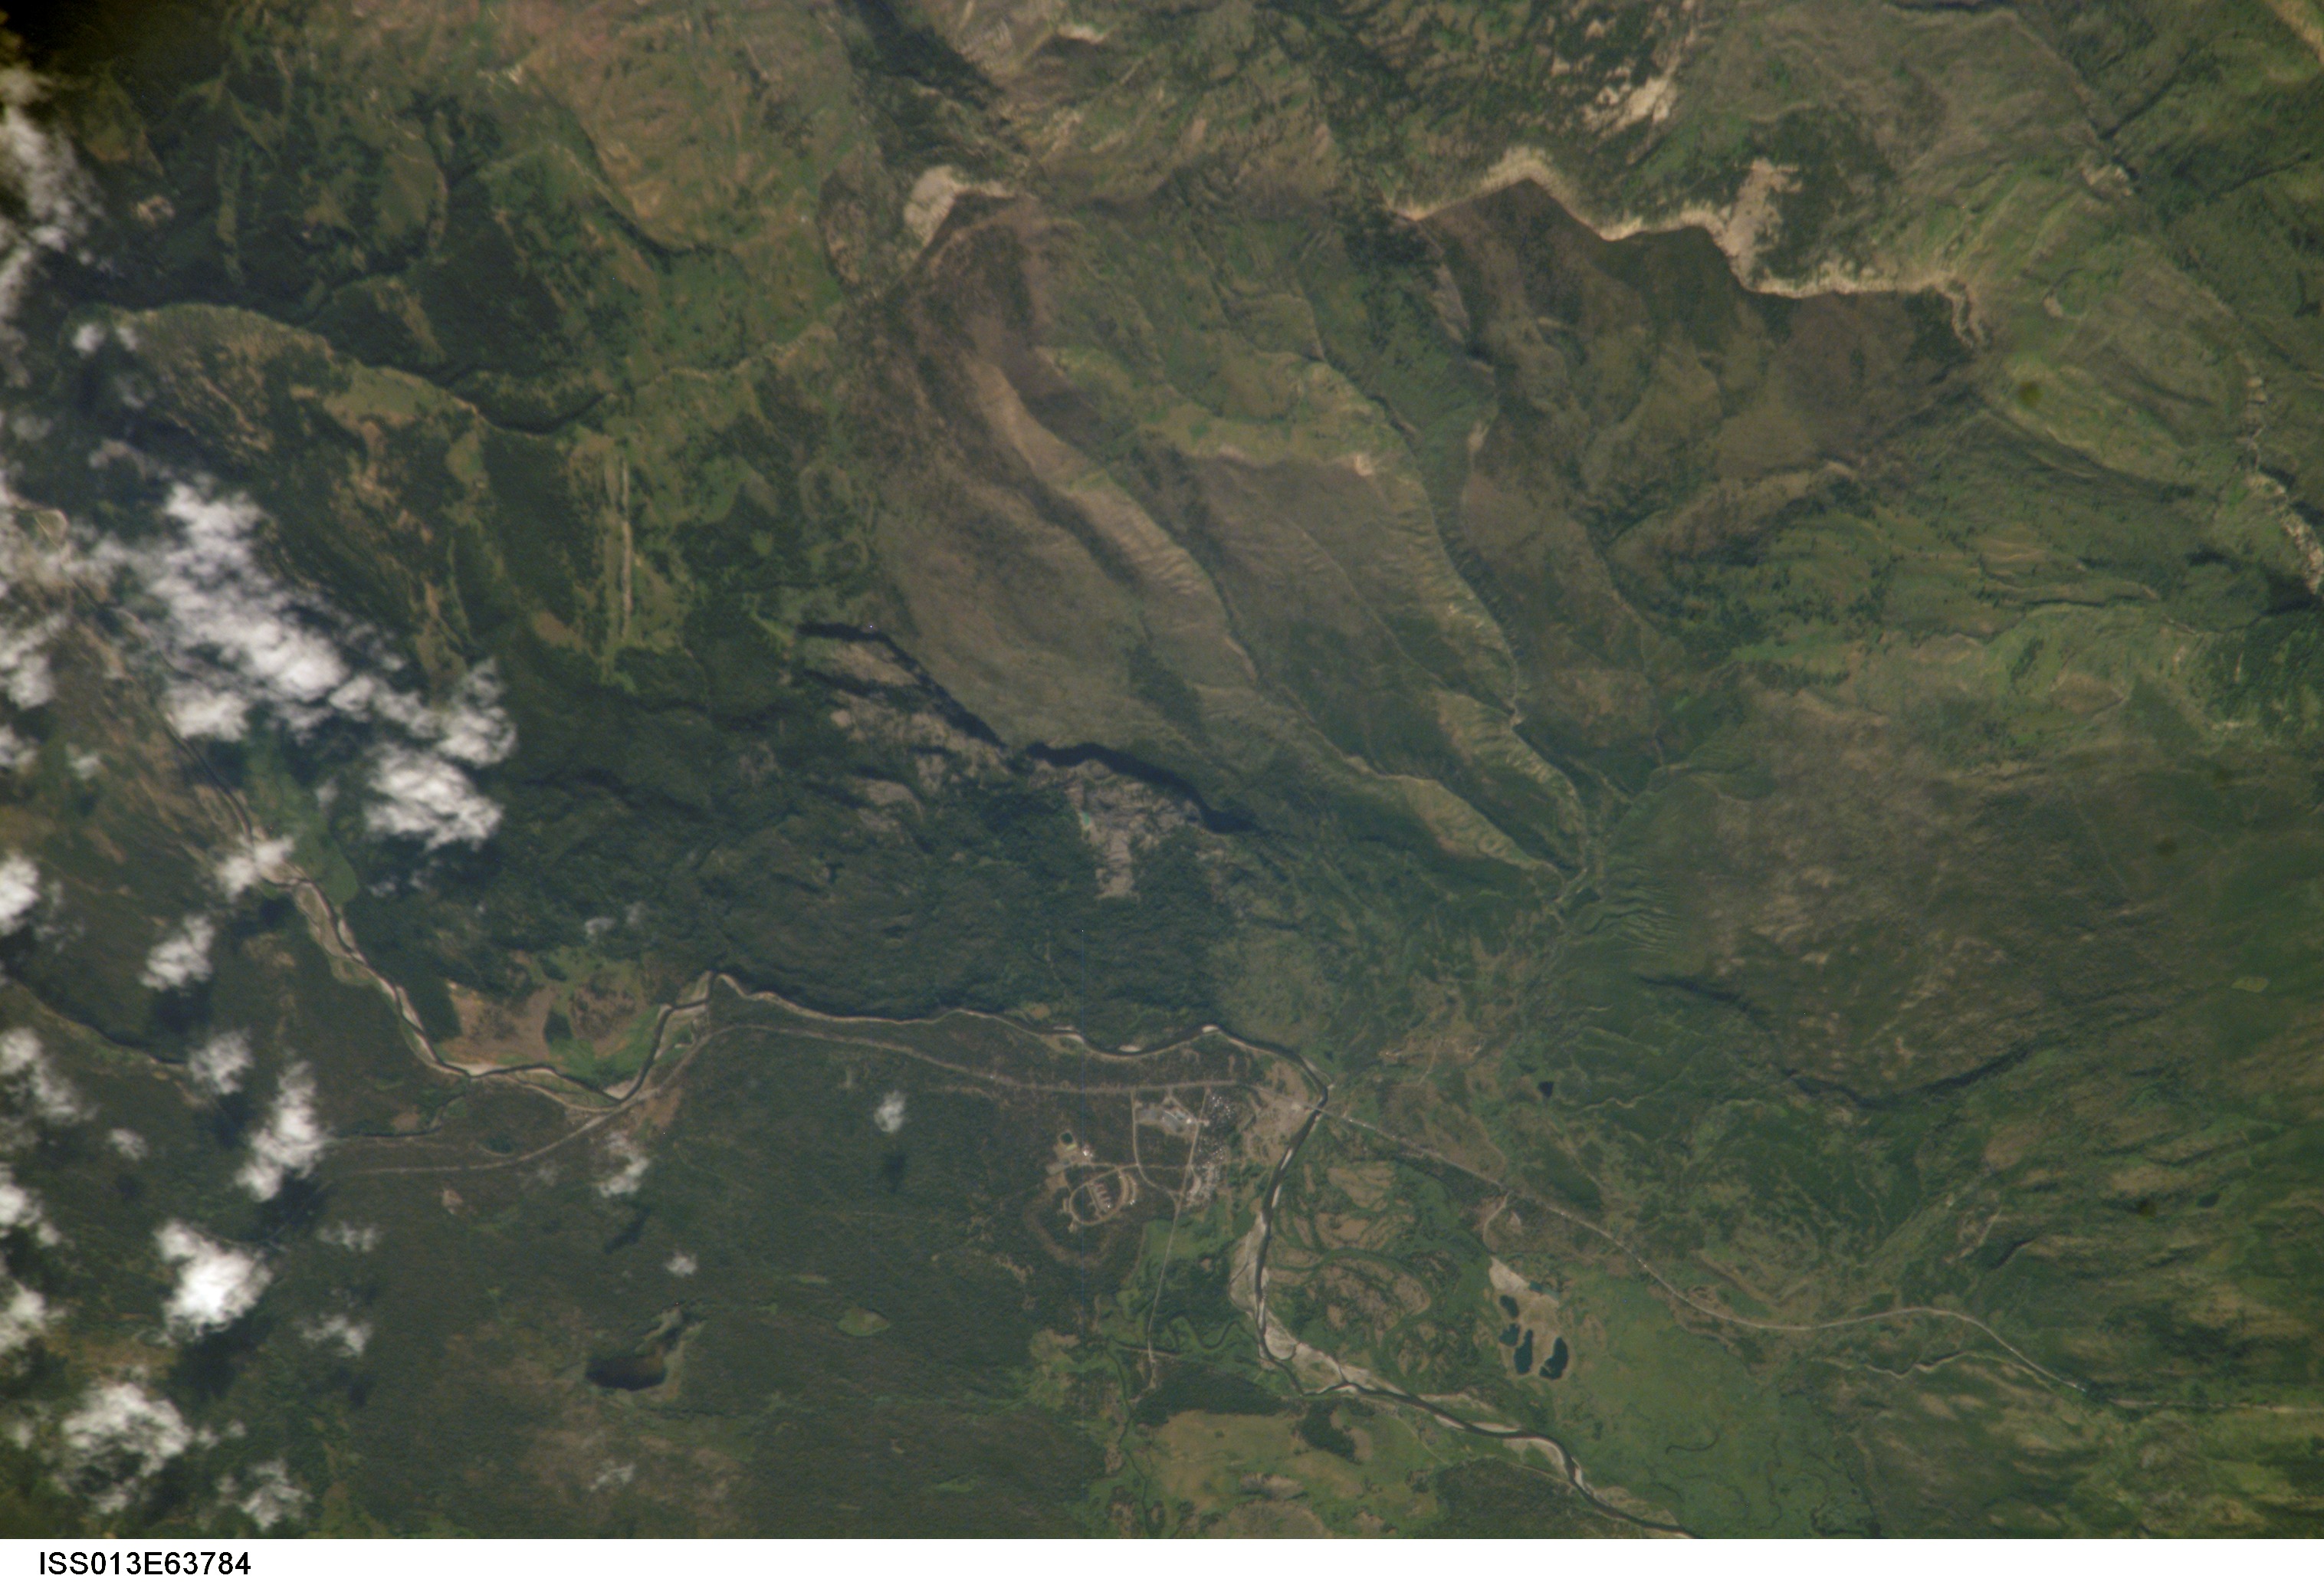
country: USA-WYOMING
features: HUCKLEBERRY MTN., POLECAT CREEK
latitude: 44.1
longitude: -110.6
